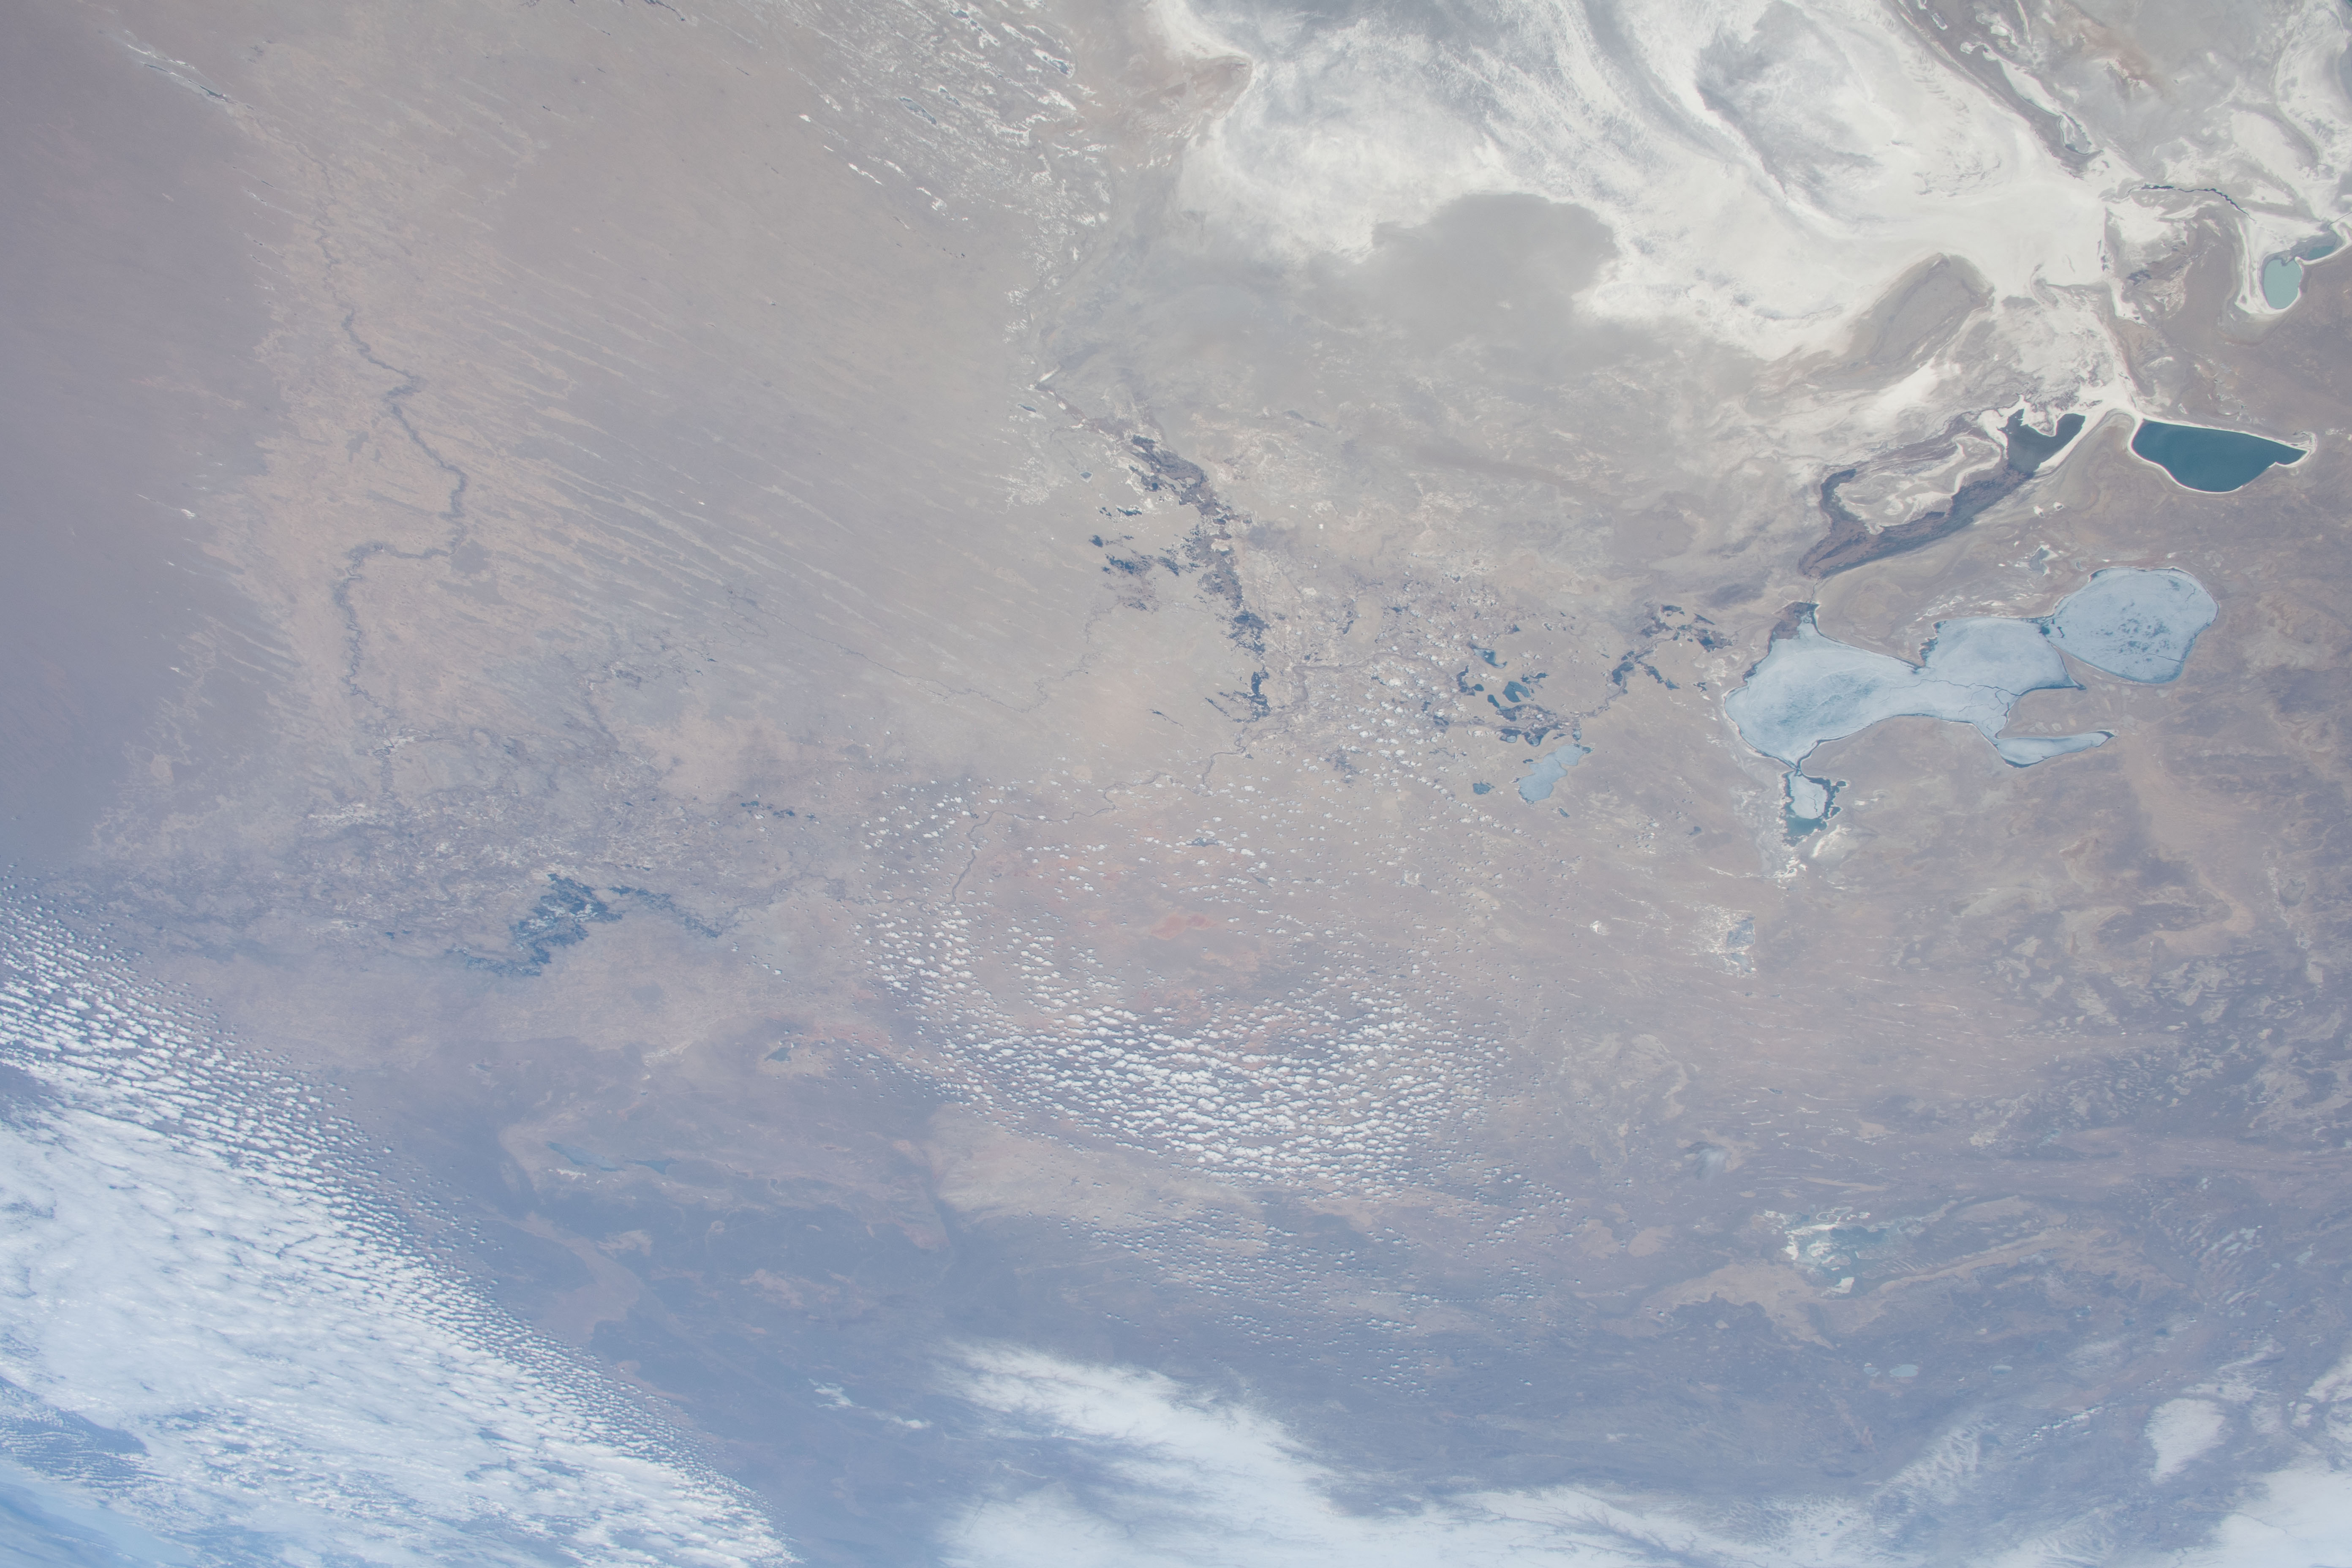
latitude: 45.5
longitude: 62.5
